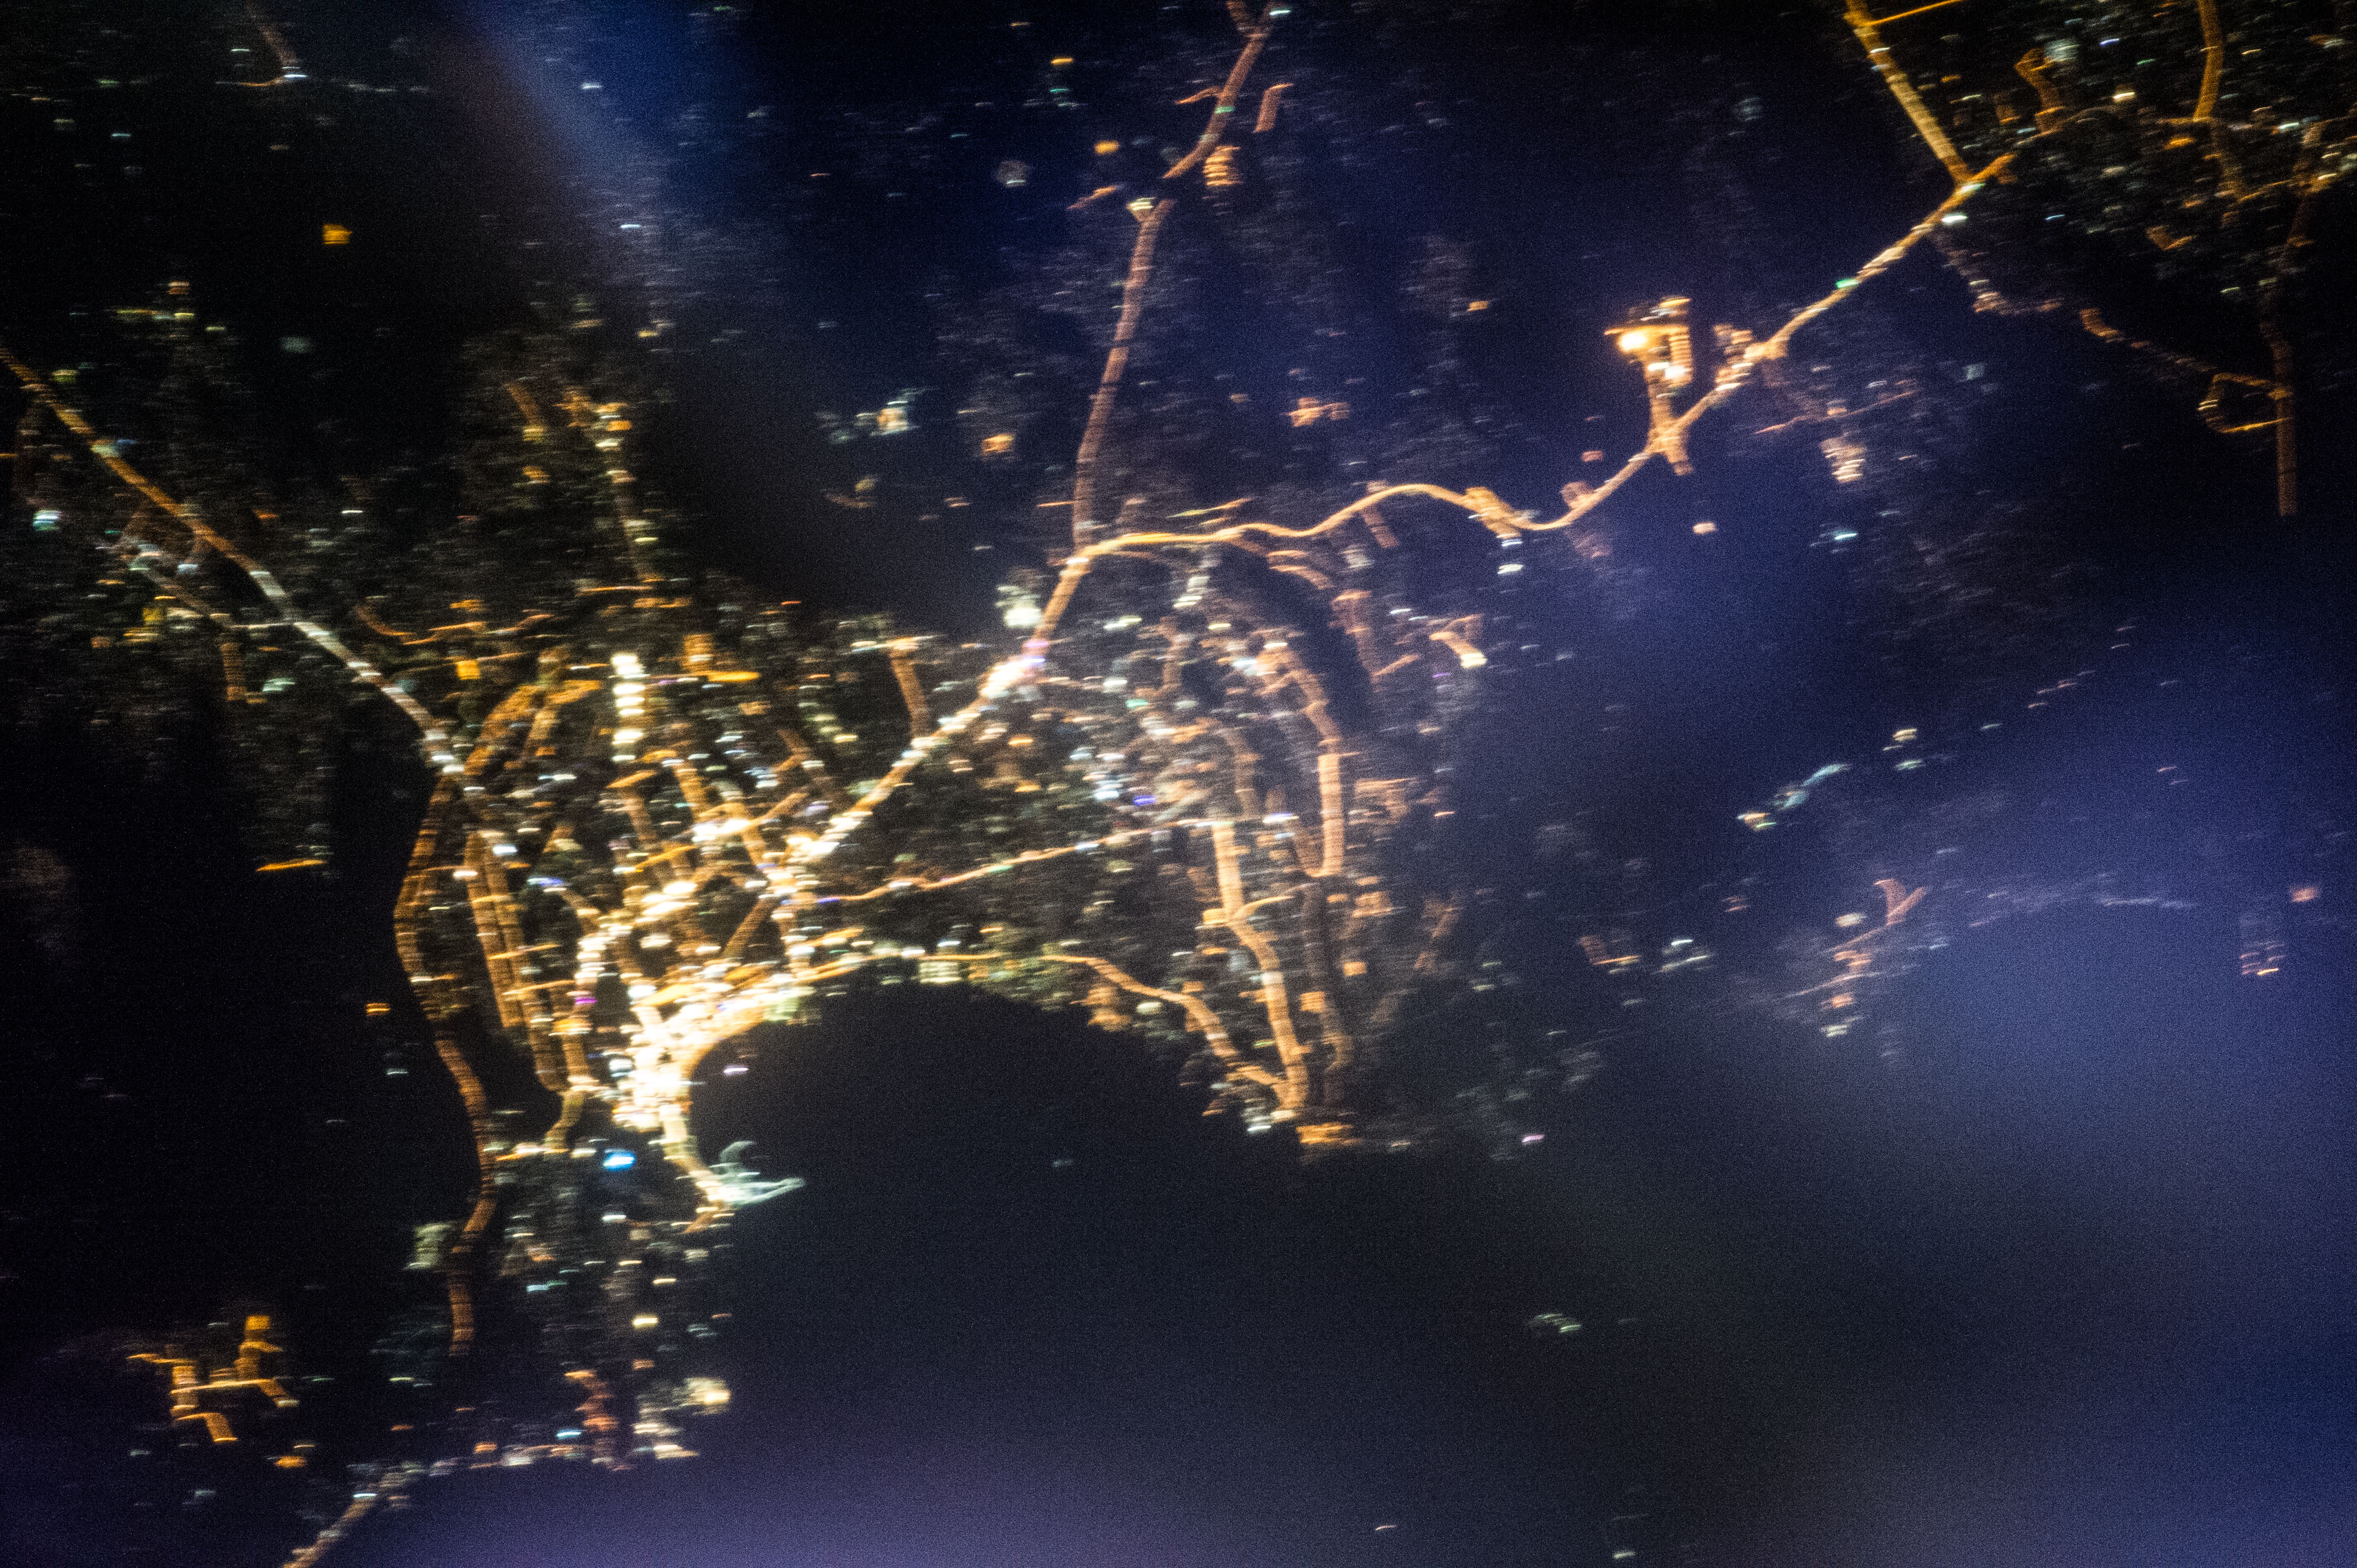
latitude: 40.3
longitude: 49.9
